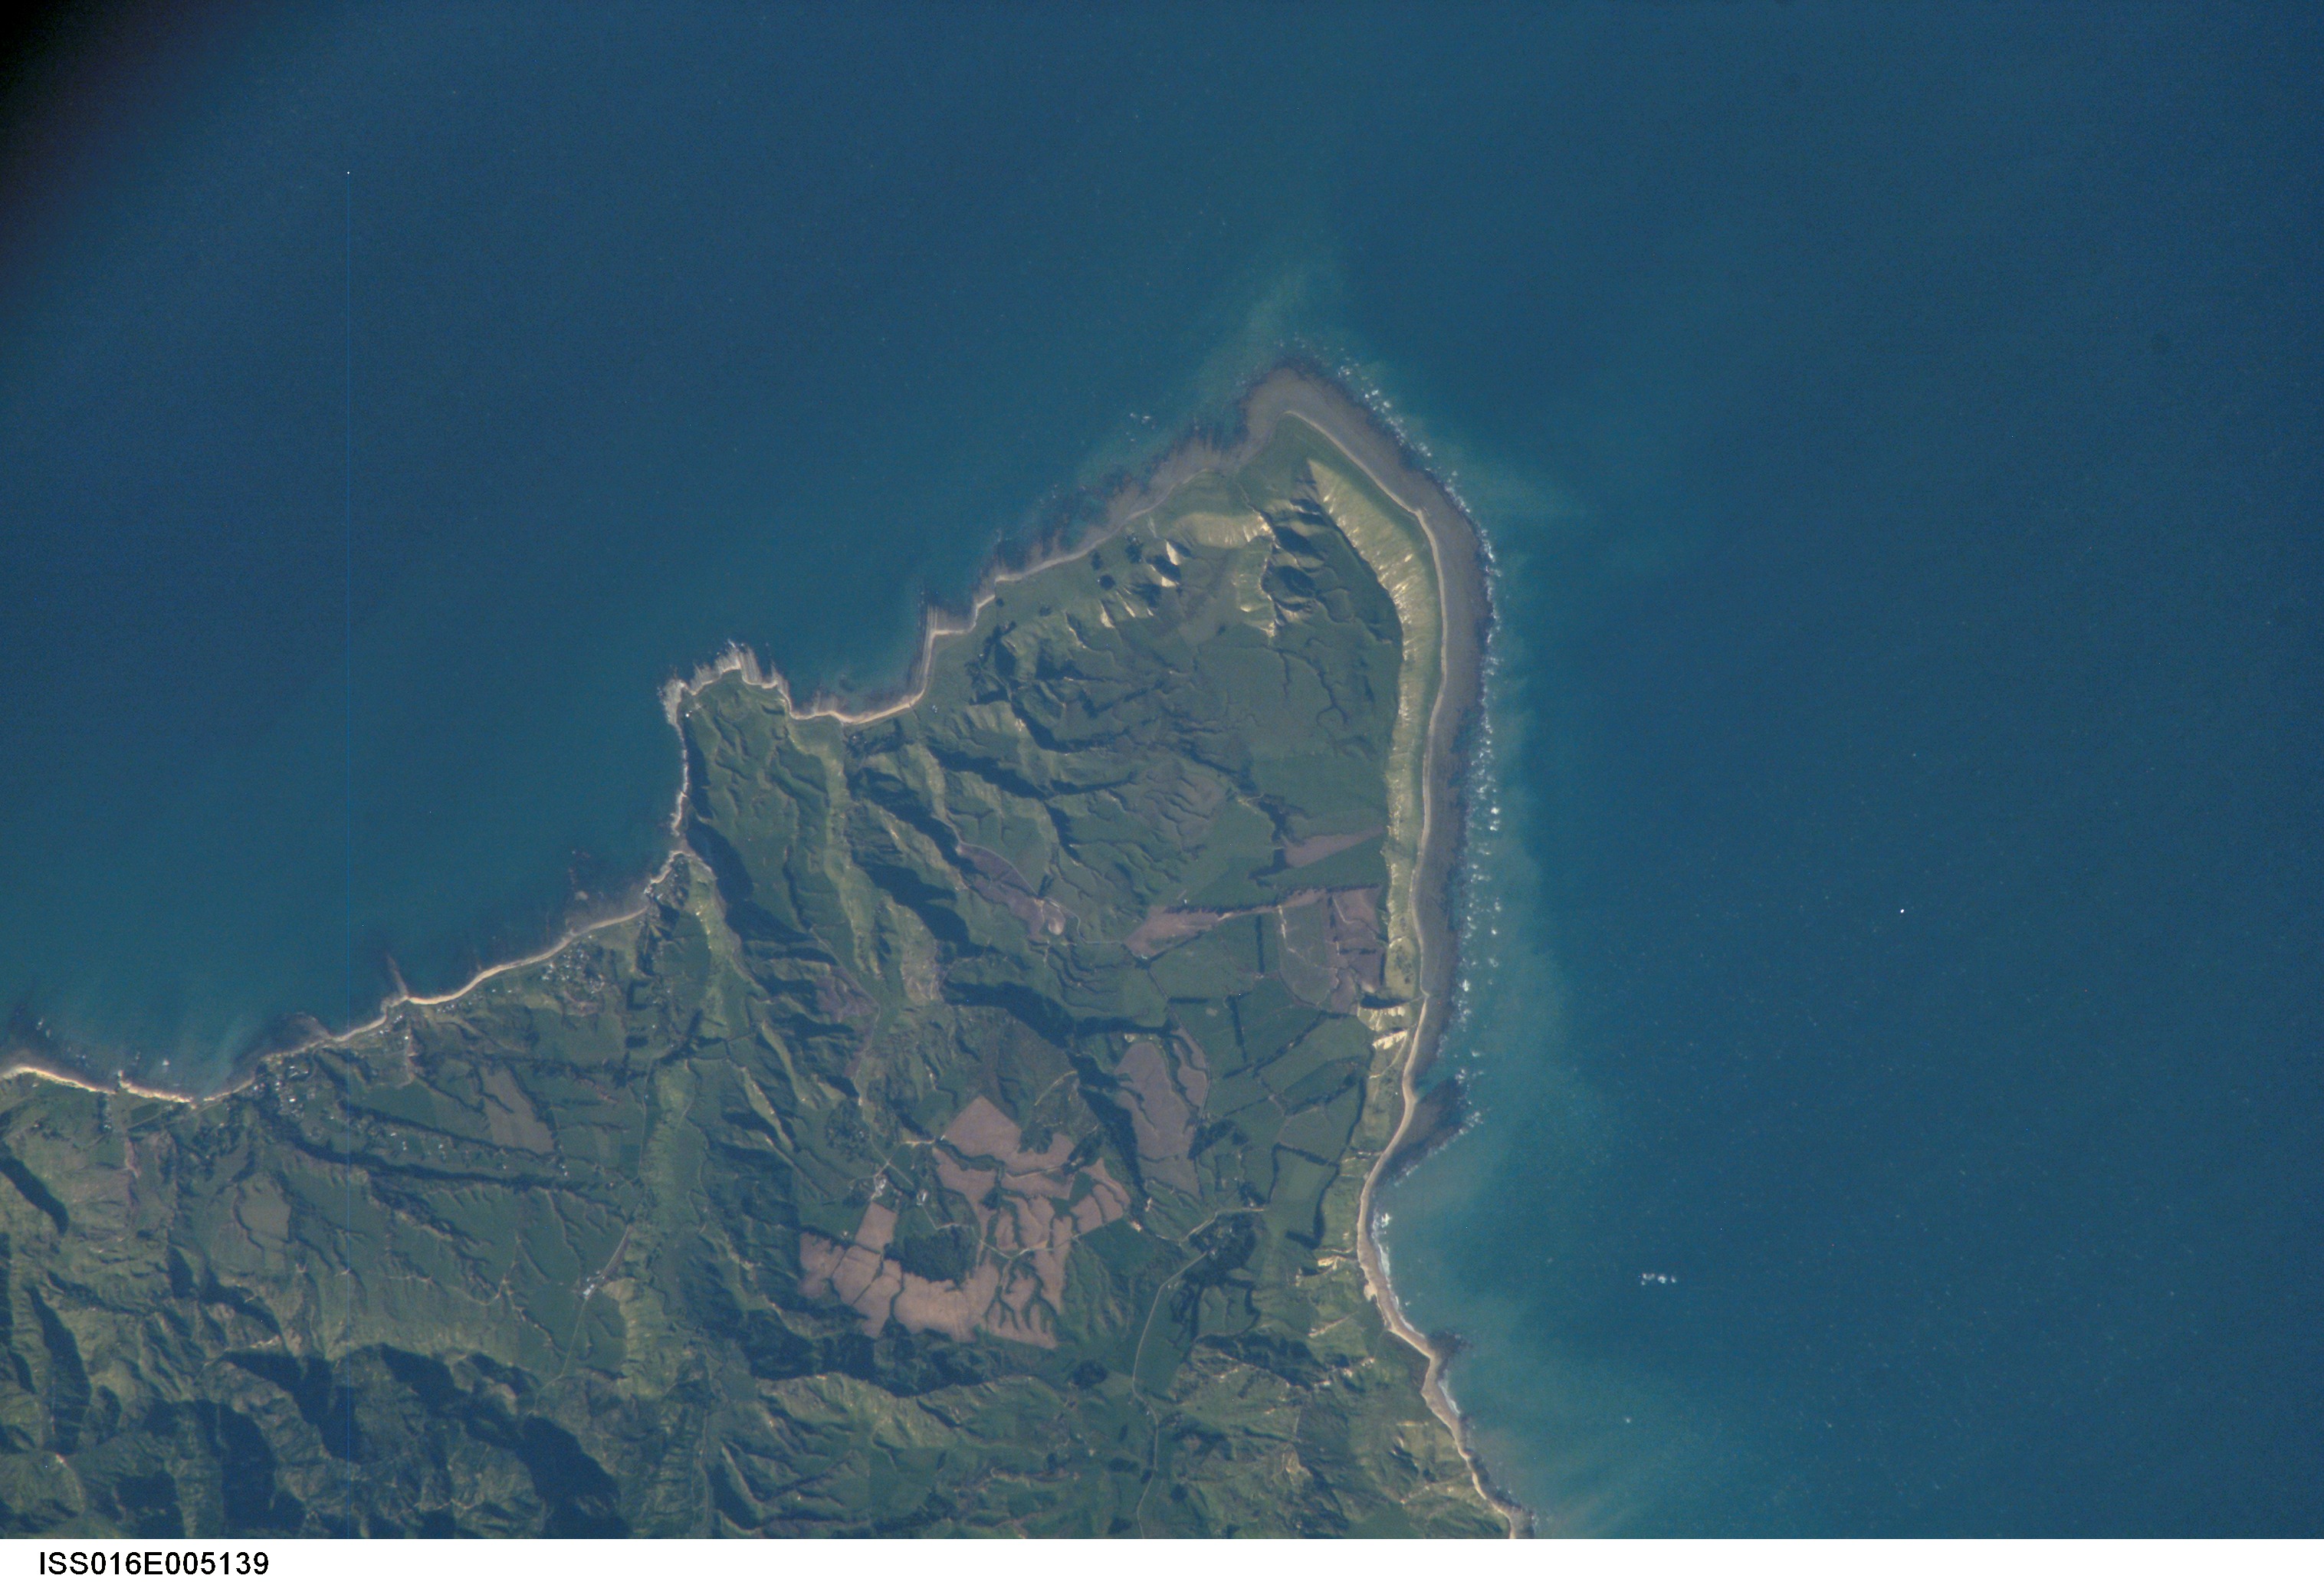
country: NEW ZEALAND-NI
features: MAHIA PENINSULA, TABLE CAPE
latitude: -39.1
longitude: 178.0
